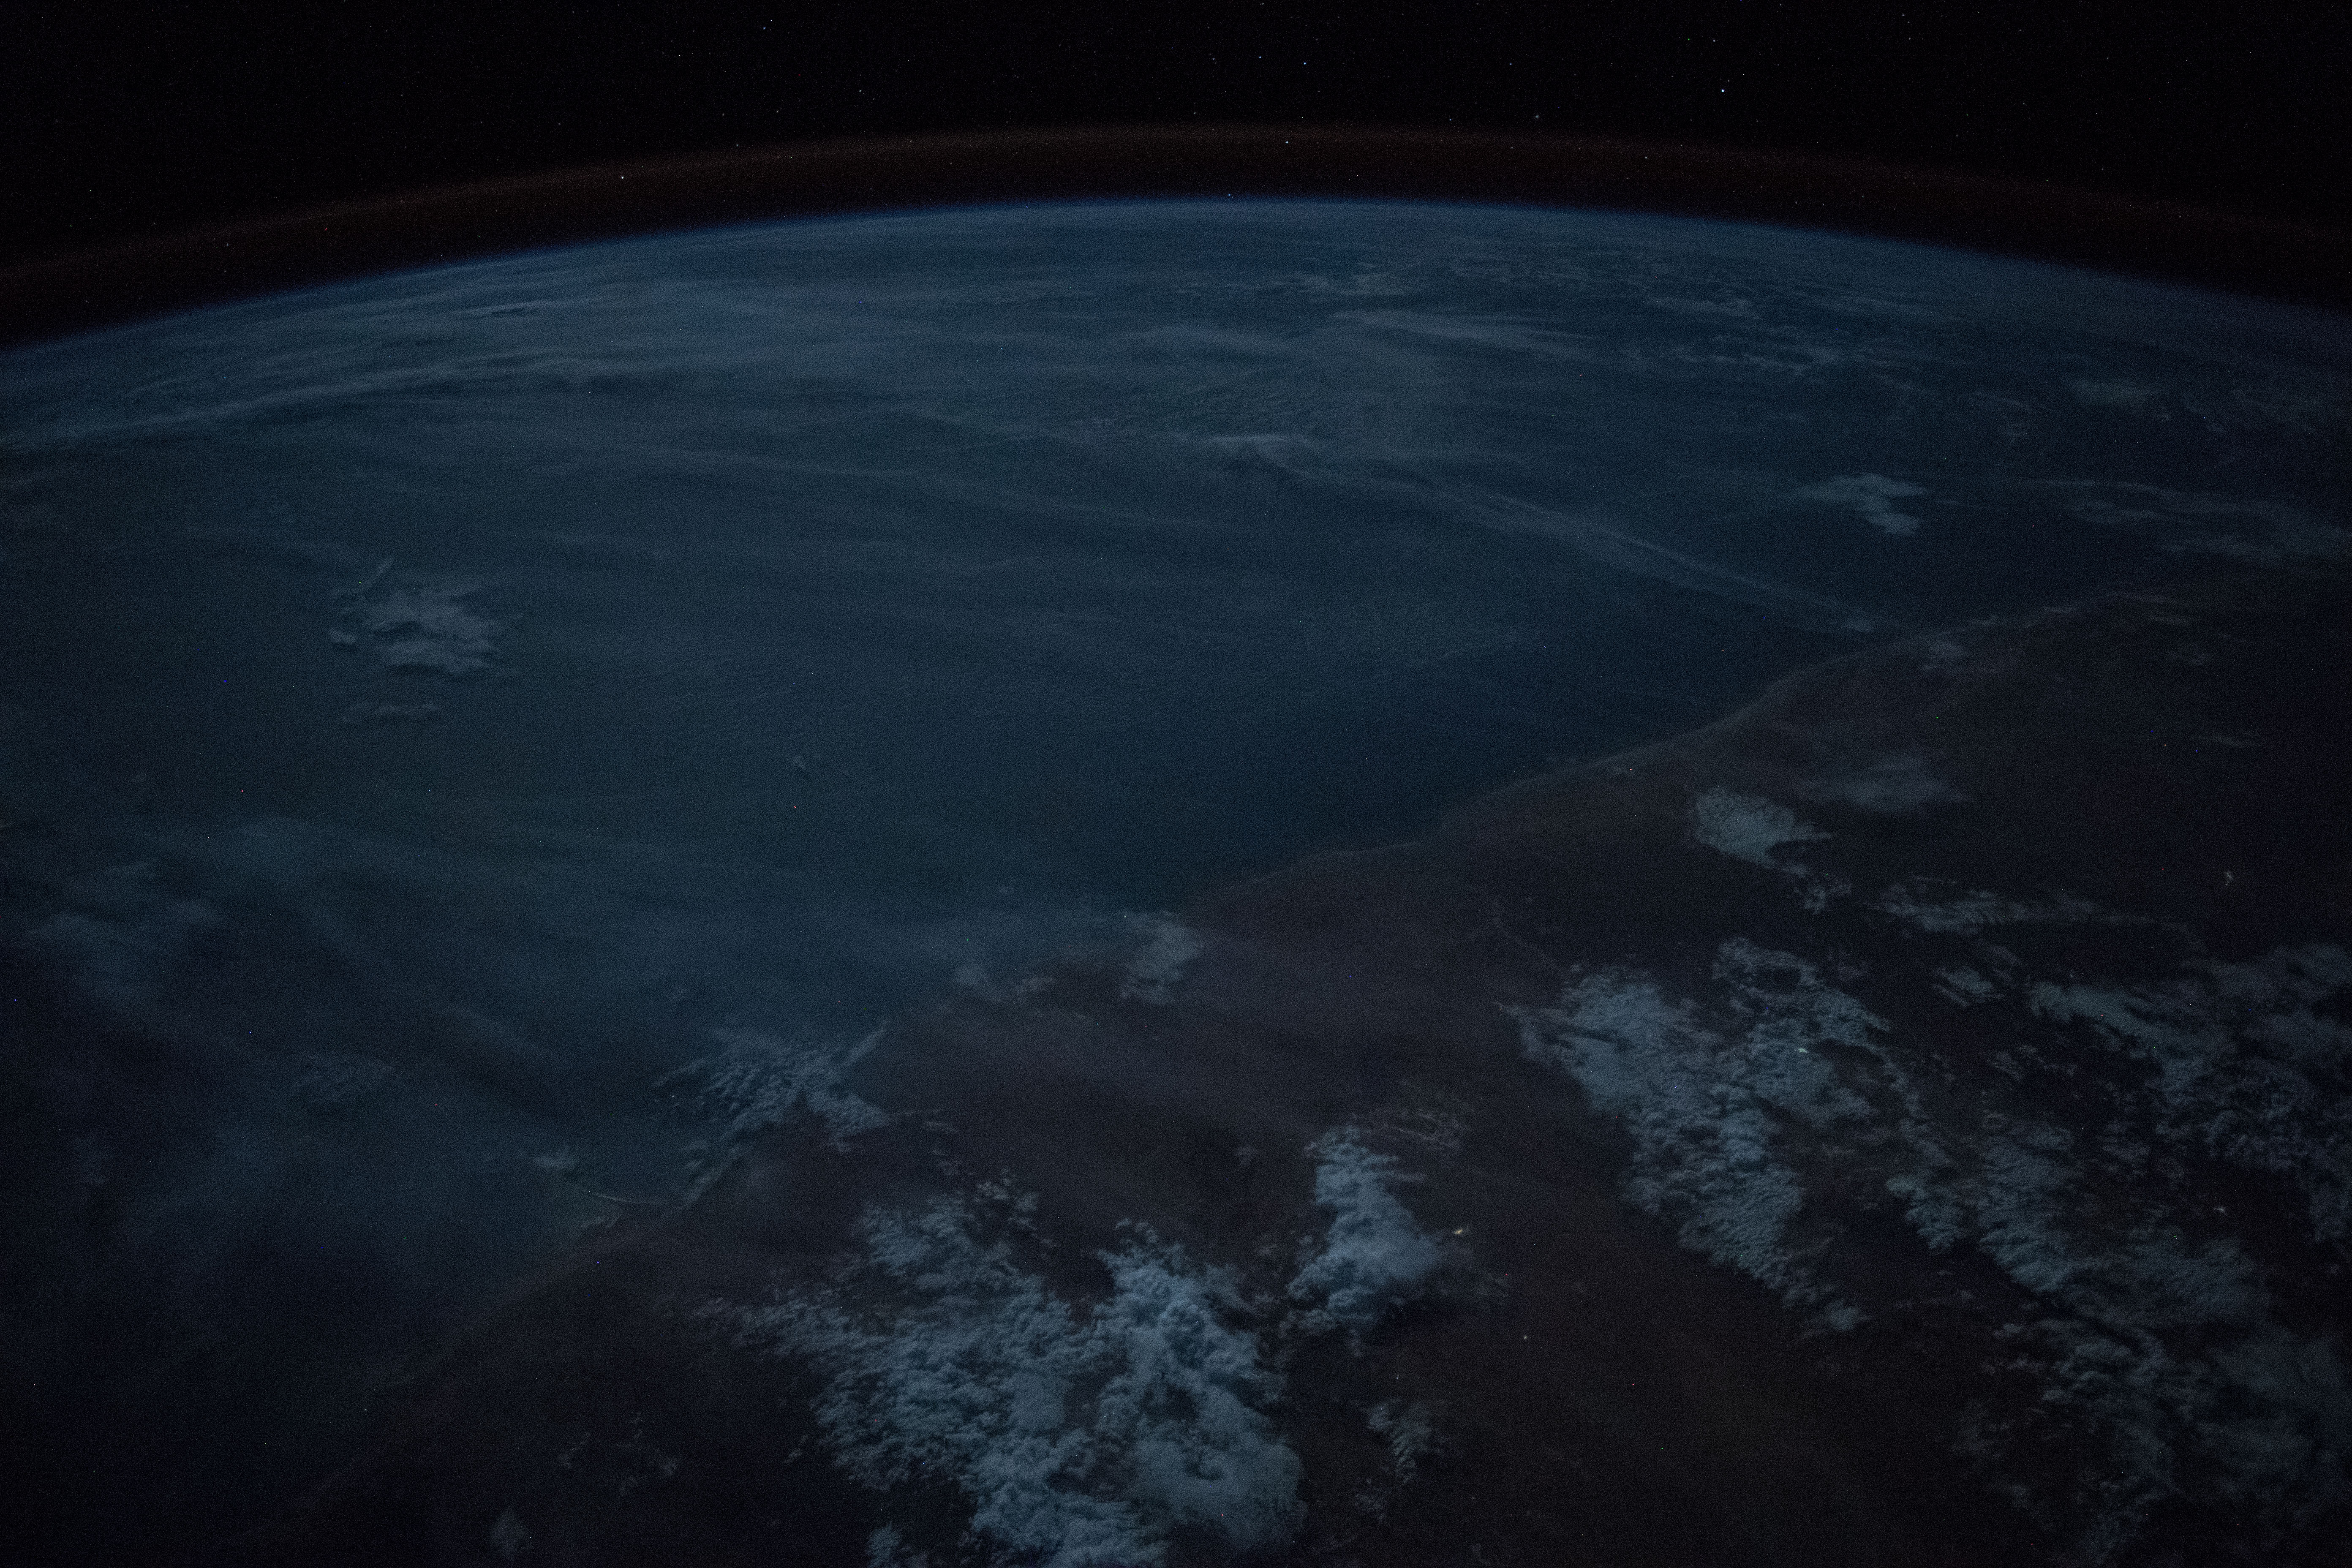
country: SOMALIA
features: EYL CITY, EYL PARK, BANDAR BEYLA TOWN, HAFUN TOWN, NIGHT, EARTH LIMB
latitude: 7.2
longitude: 50.1
